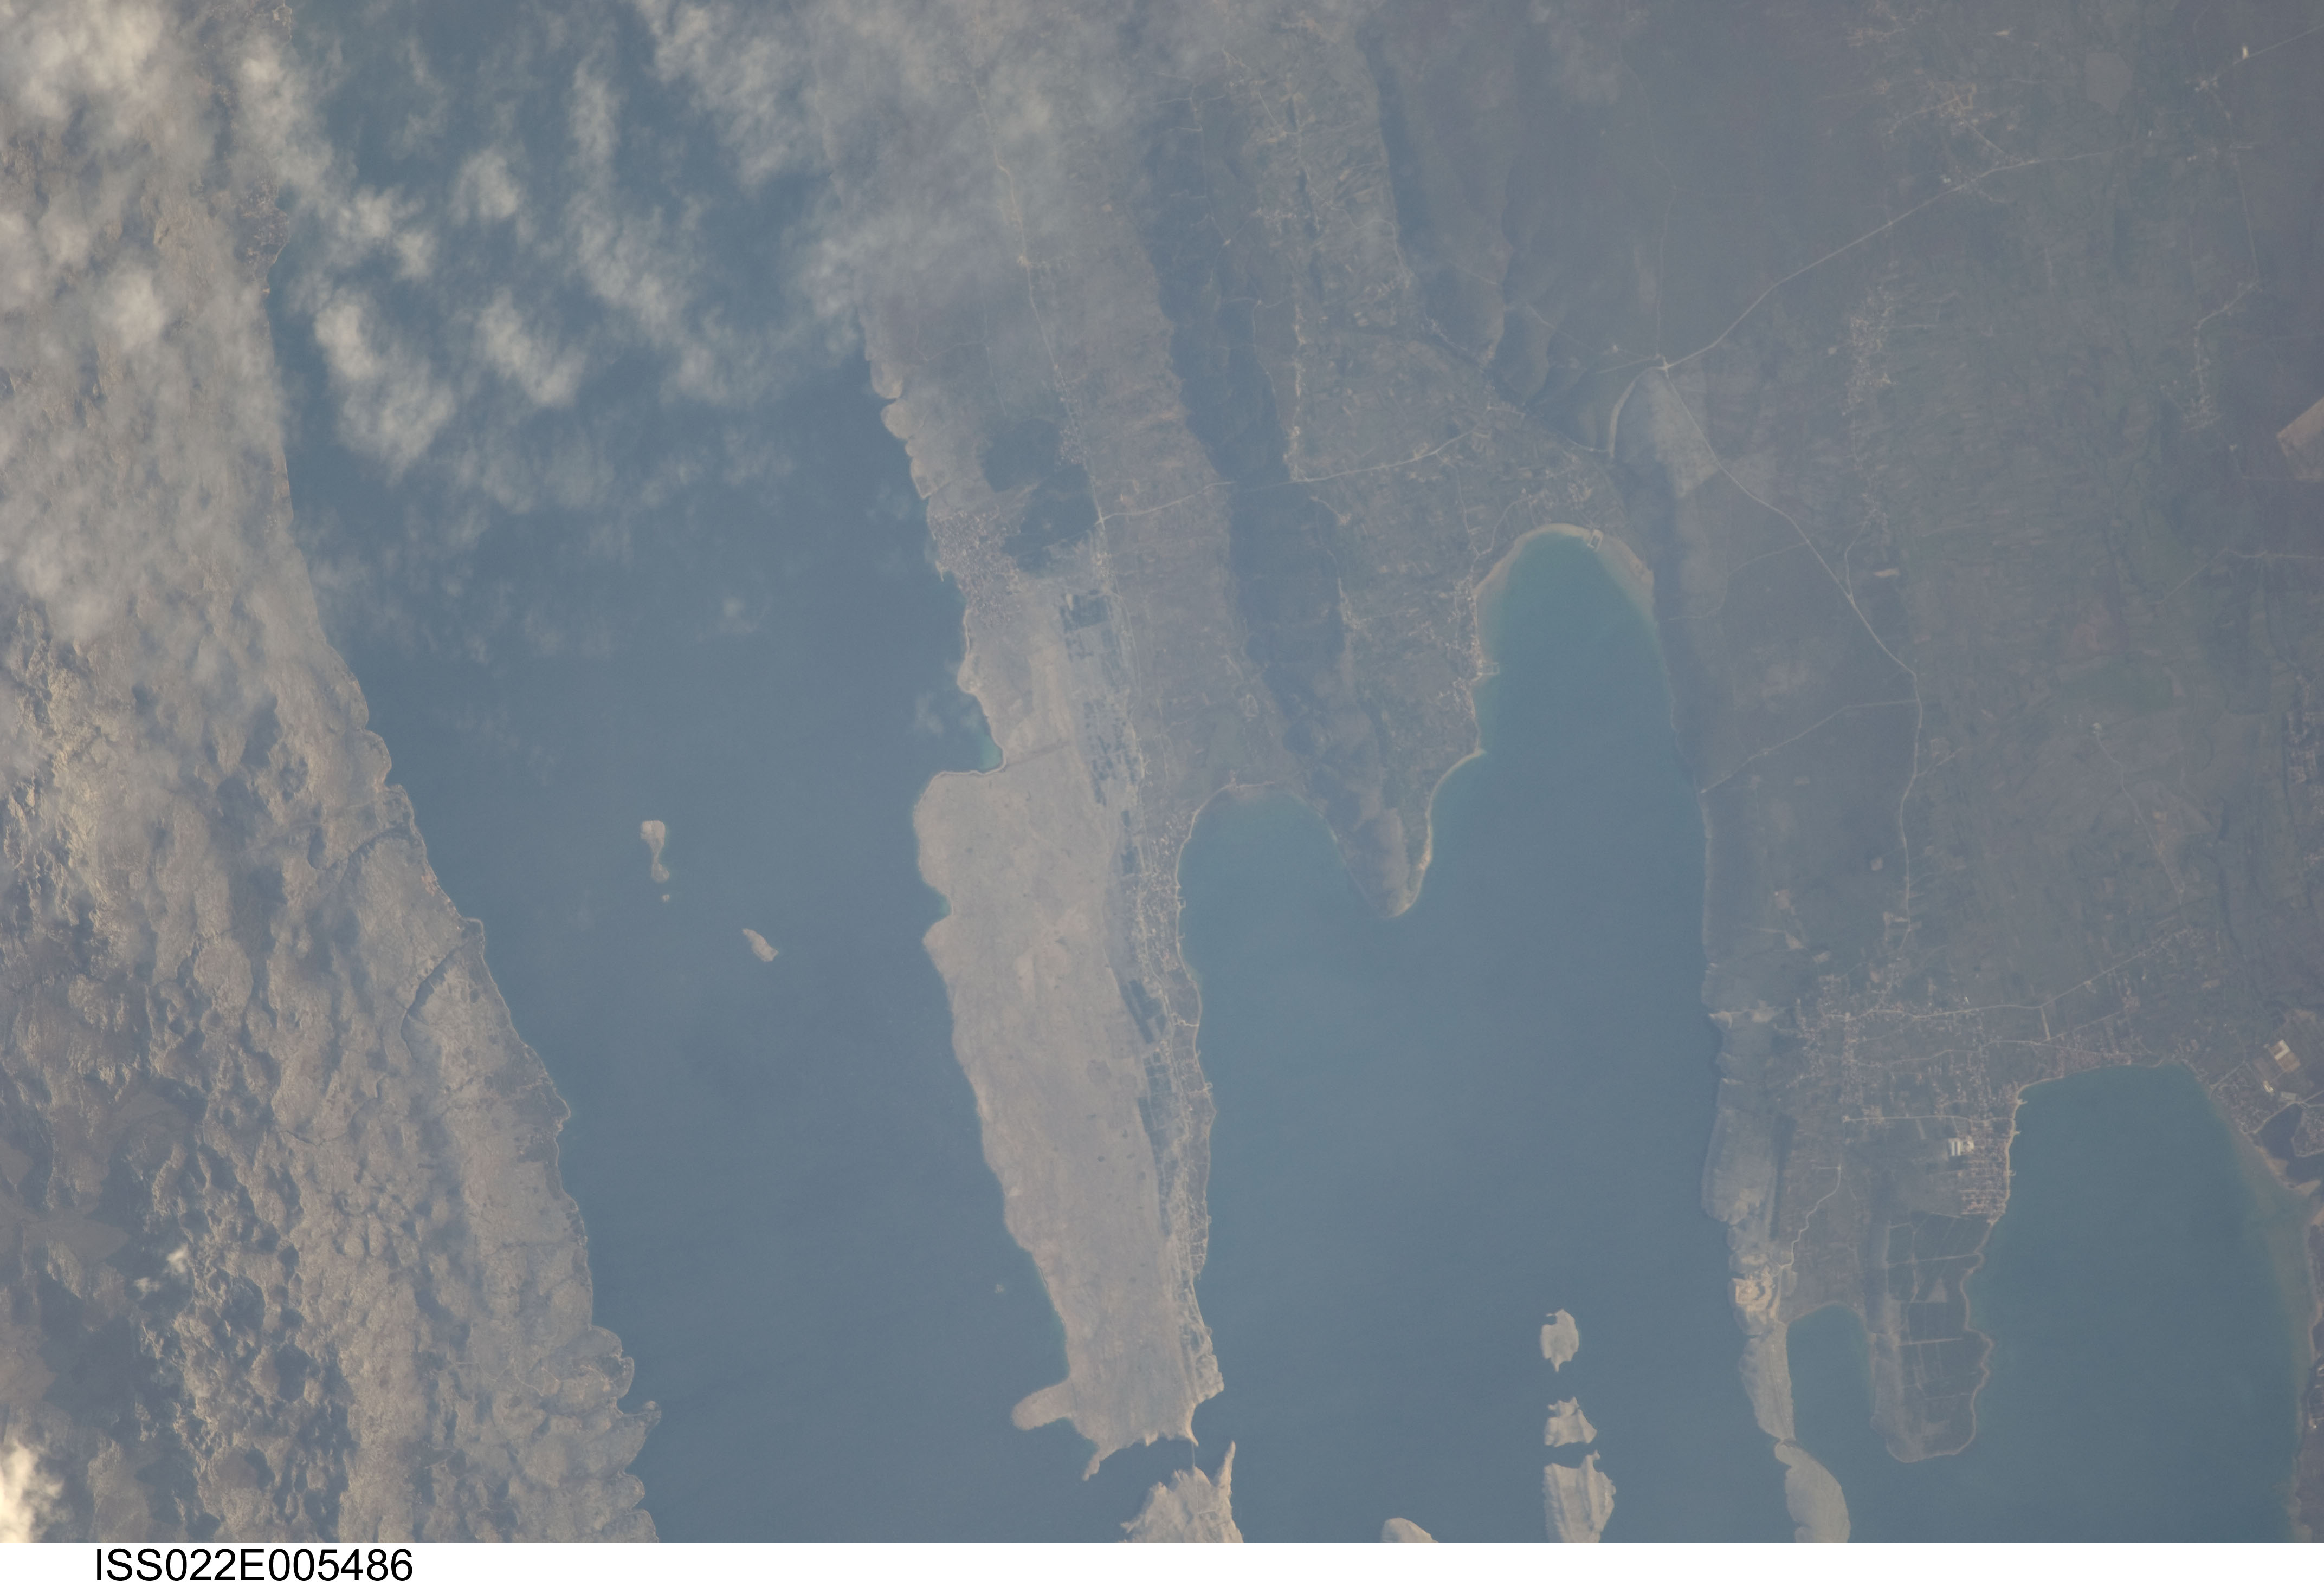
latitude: 44.4
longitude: 15.2
